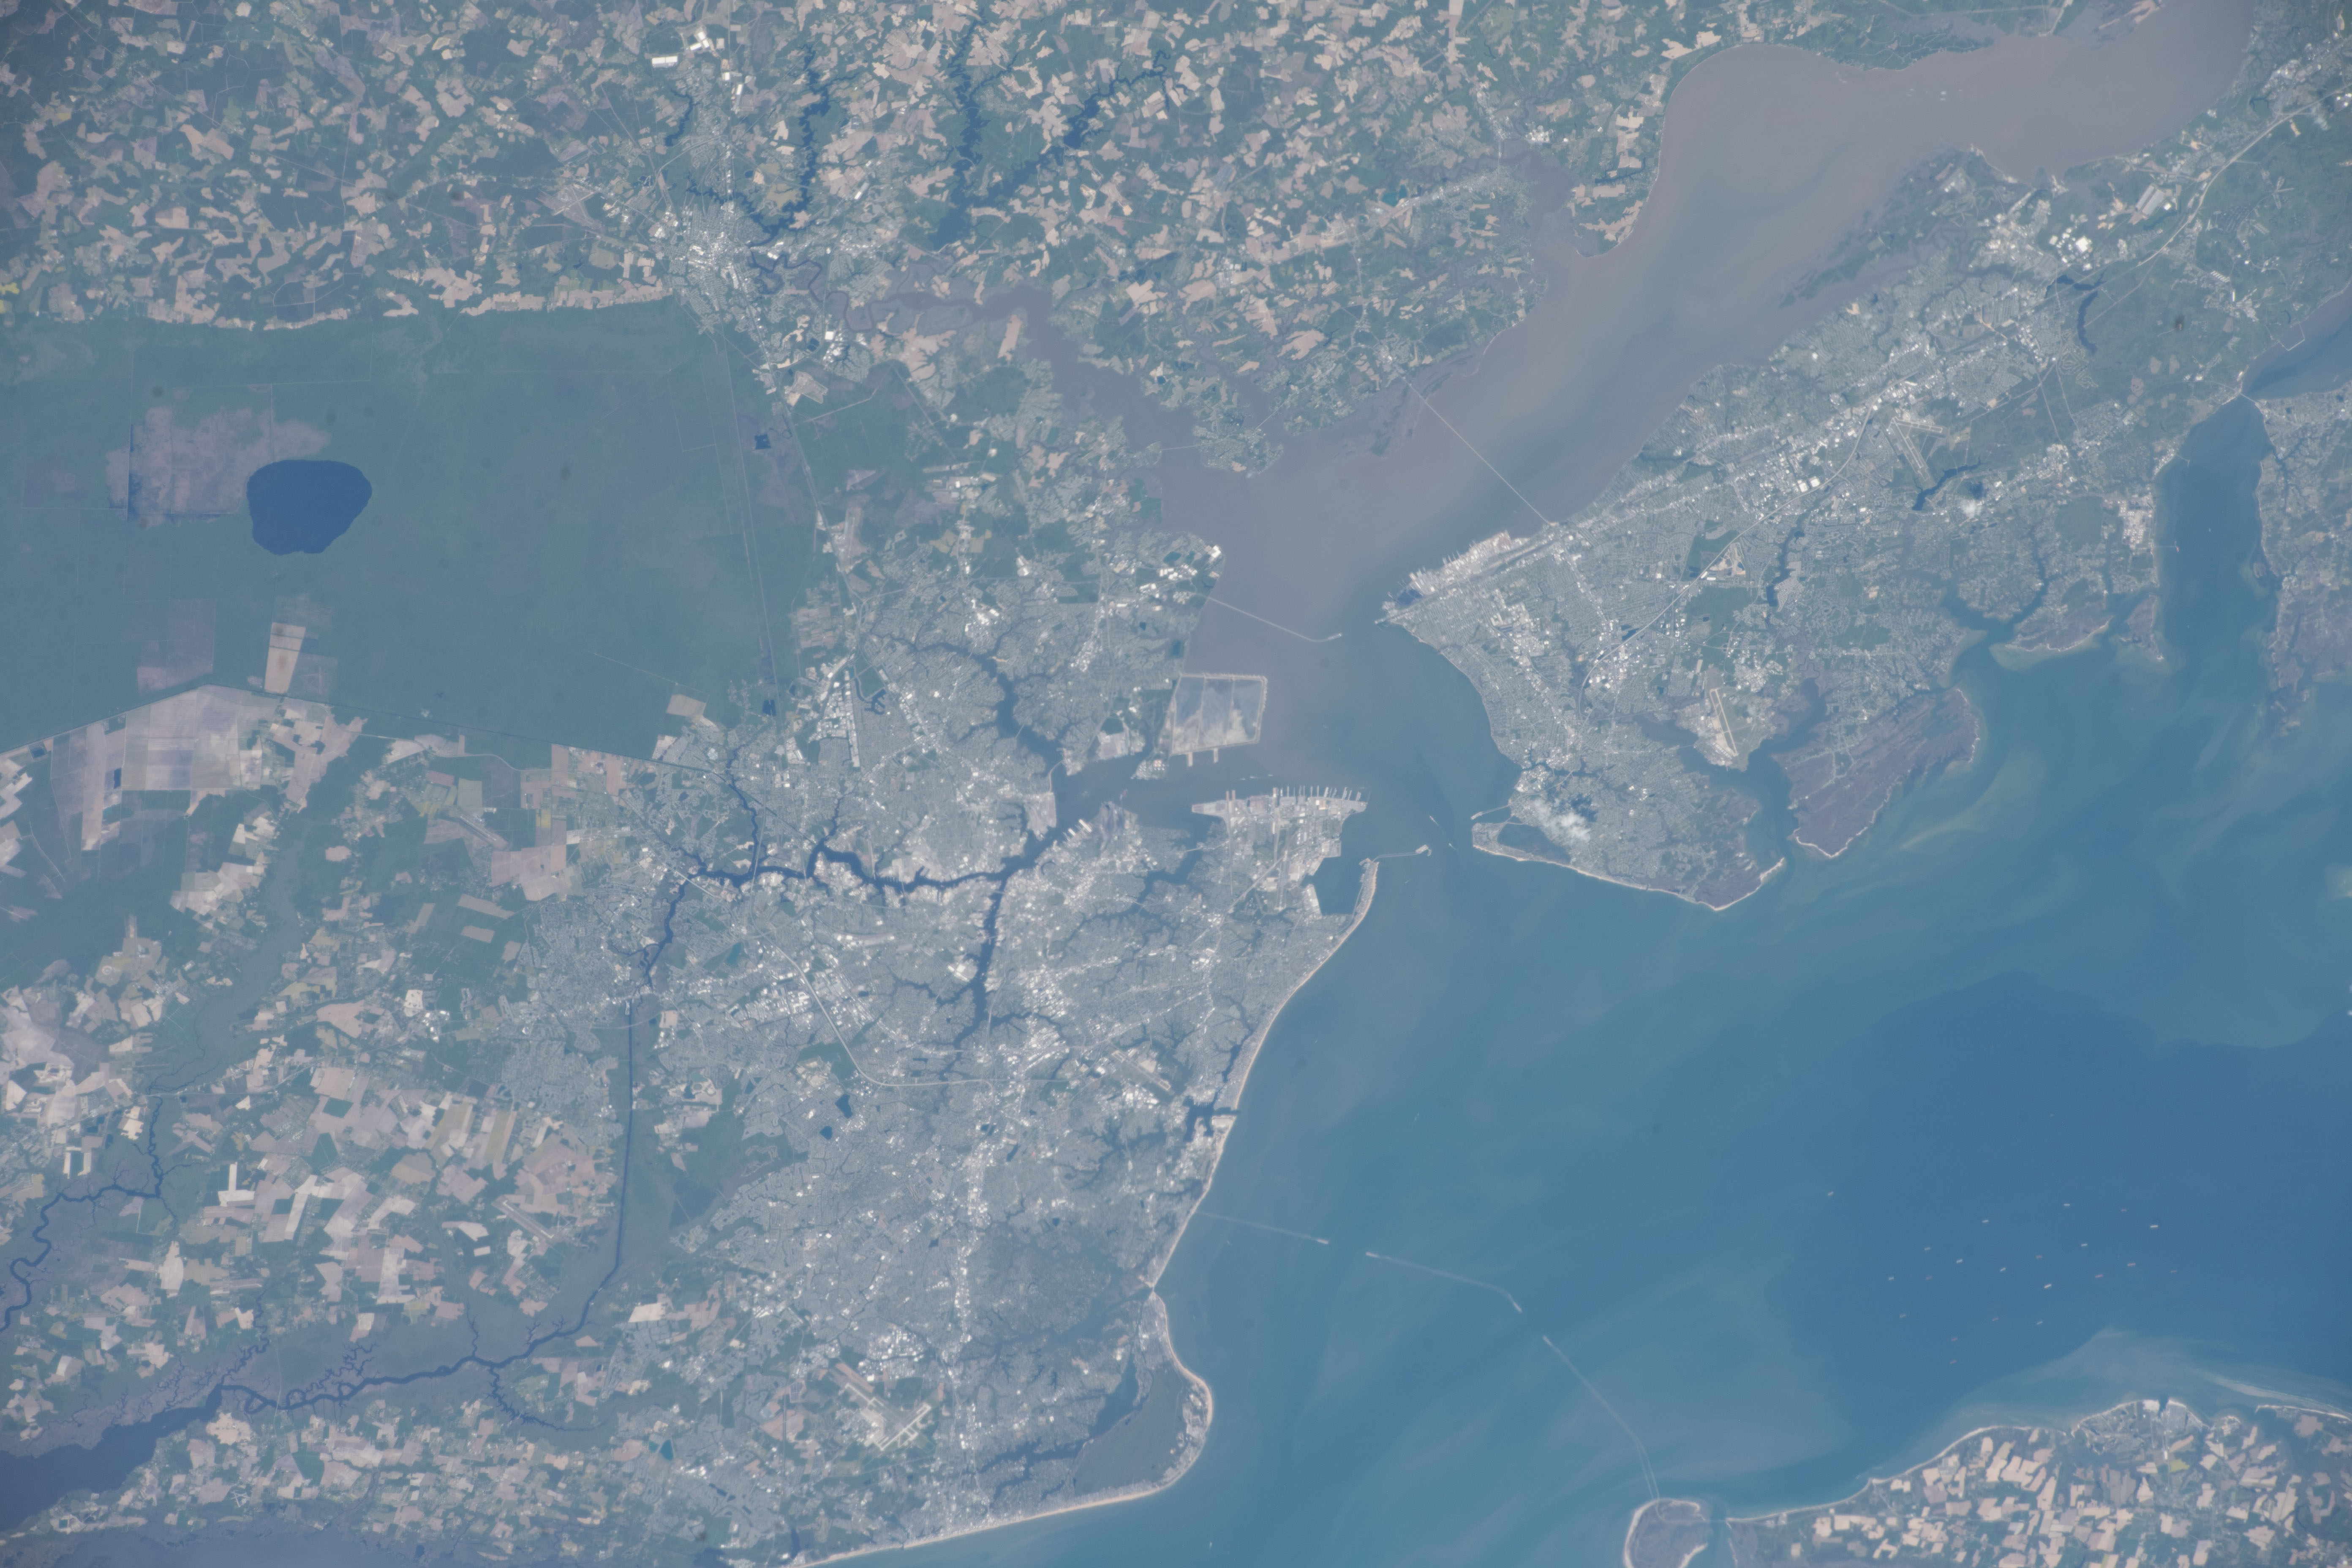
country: USA-VIRGINIA
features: VIRGINIA BEACH,NORFOLK,SUFFOLK,HAMPTON
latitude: 36.9
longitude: -76.3
